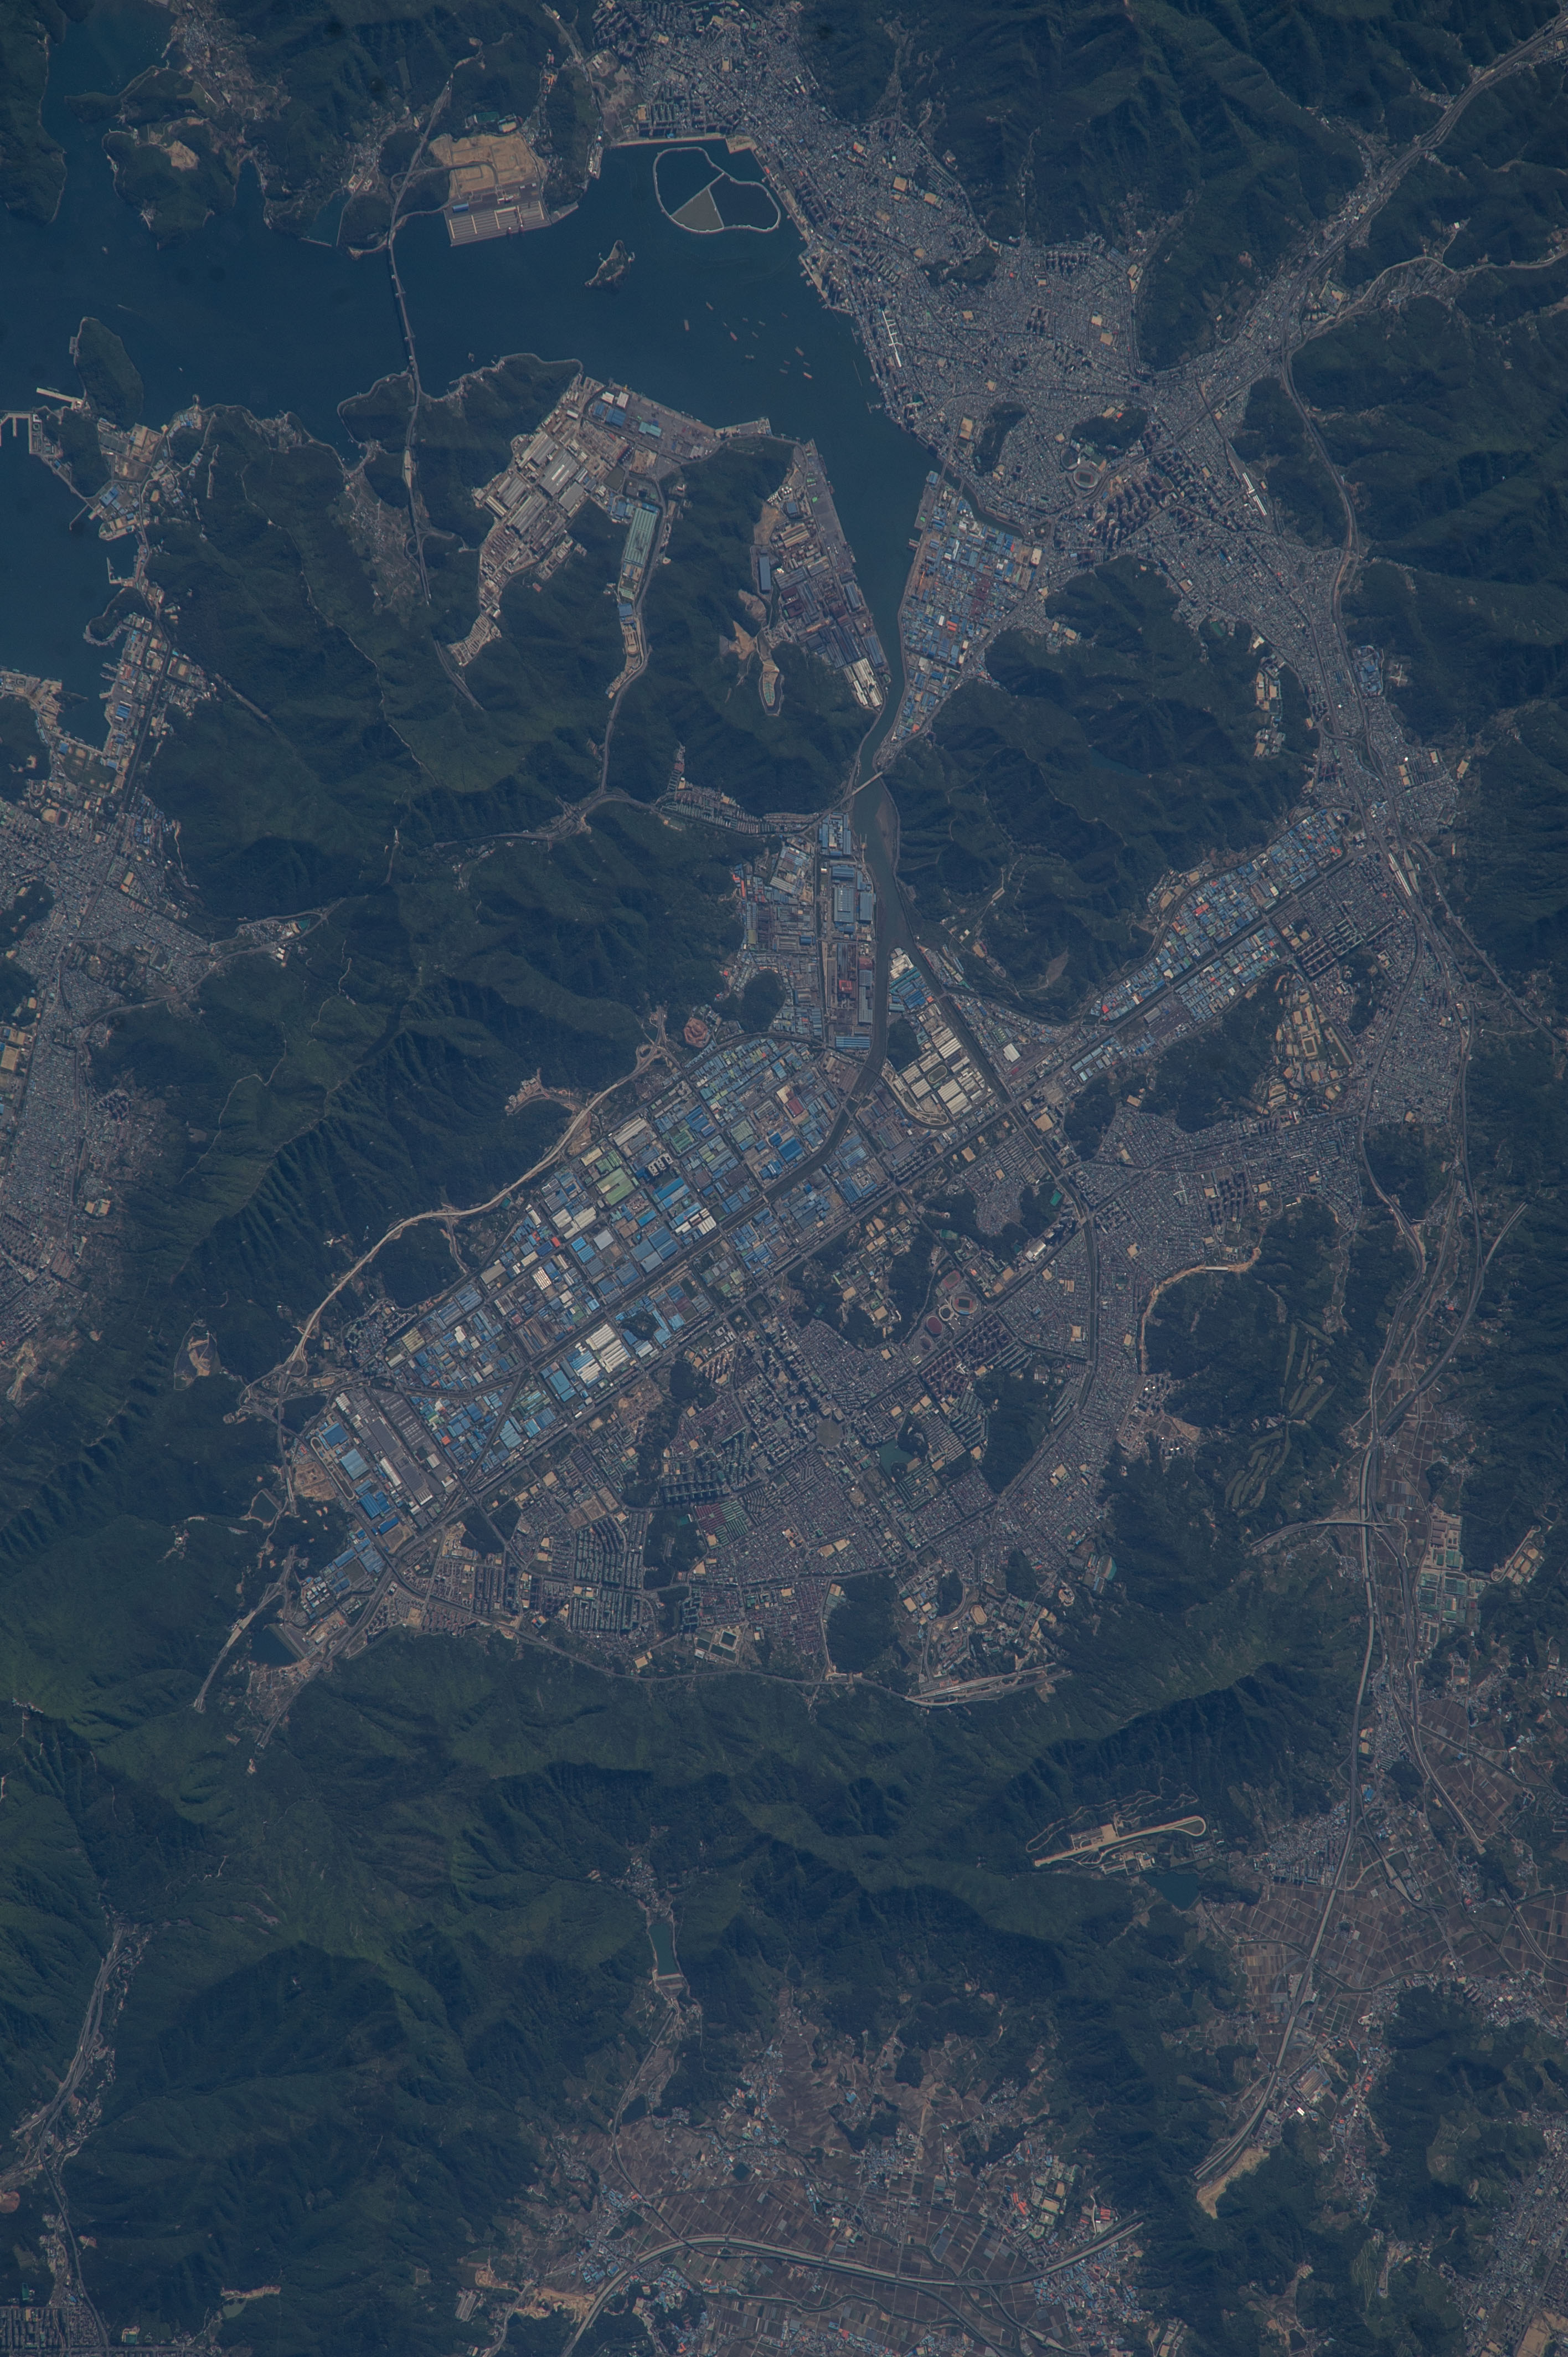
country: SOUTH KOREA
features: SANGBOK-DONG, DAEWON-DONG, UICHANG-GU, GYEONGSANGNAM-DO, SOUTH KOREA,SEONGSAN-GU, SANGNAM-DONG, UICANG-GU, MASANHAPPO-GU, JILLYE-MYEON, DONG-EUP, S. GYEONGNAM, S. SOUTH KOREA,SANGNAM-DONG SOUTH KOREA
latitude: 35.2
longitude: 128.7
